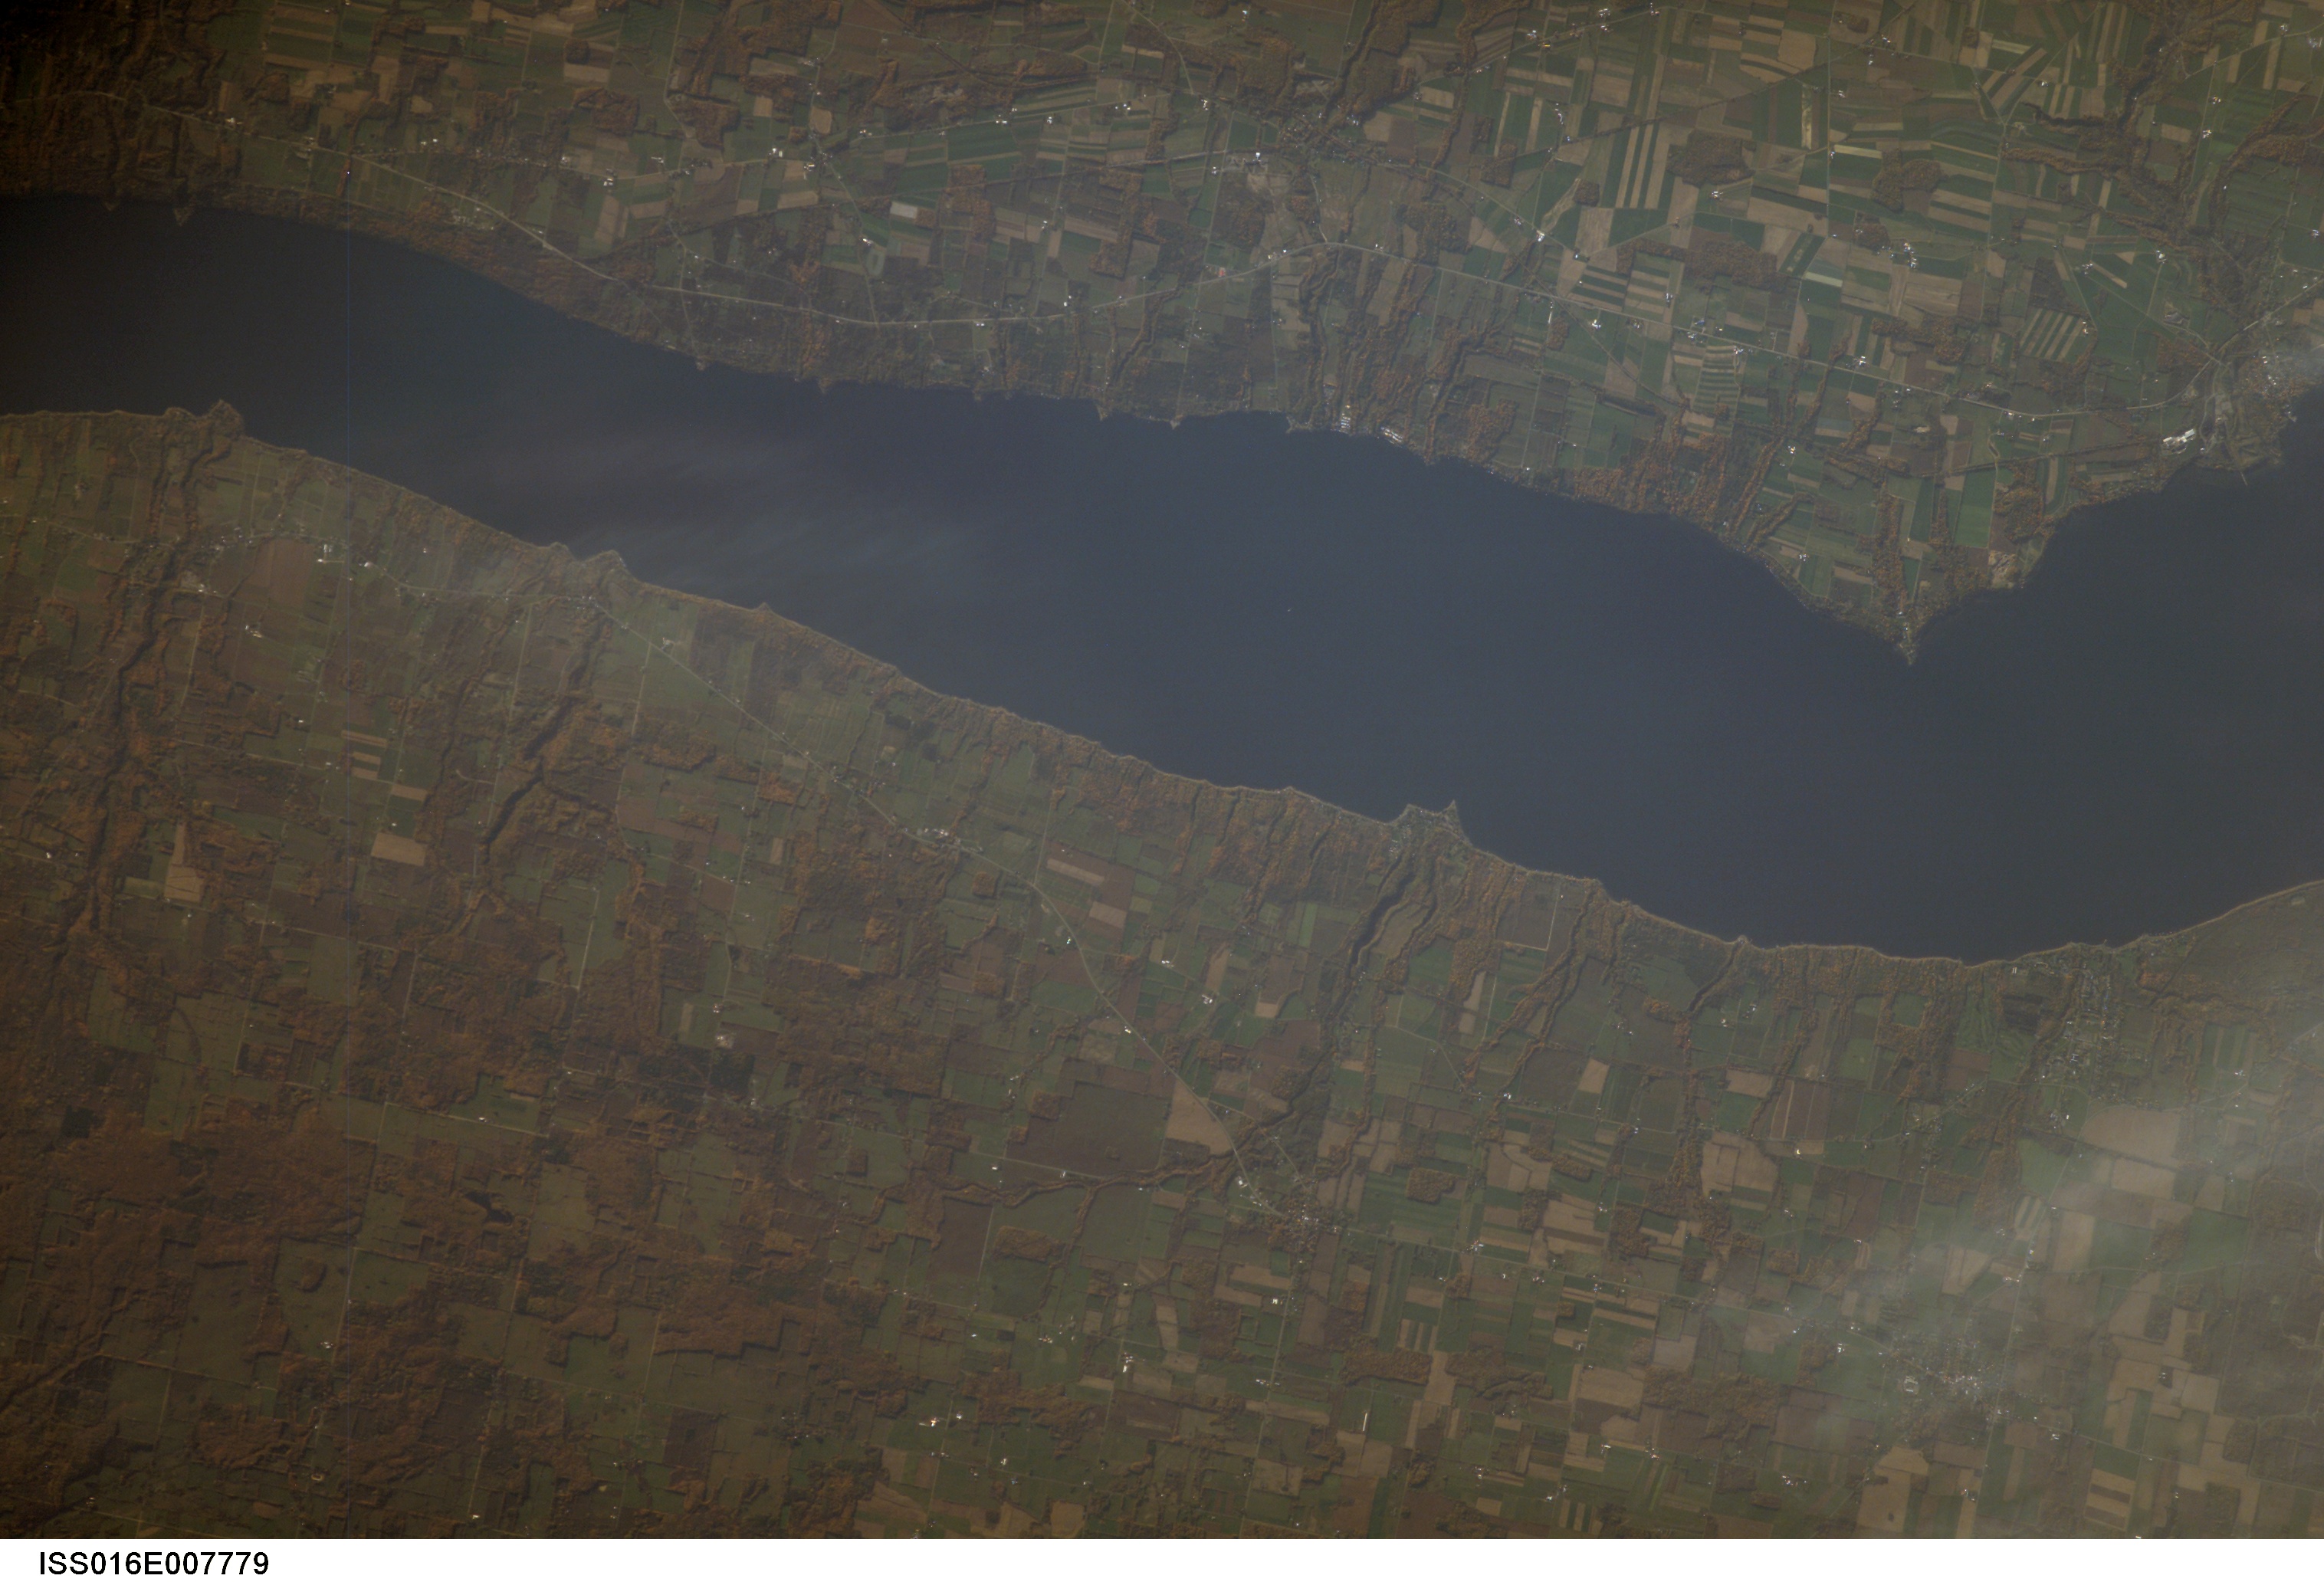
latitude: 42.6
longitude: -76.9
